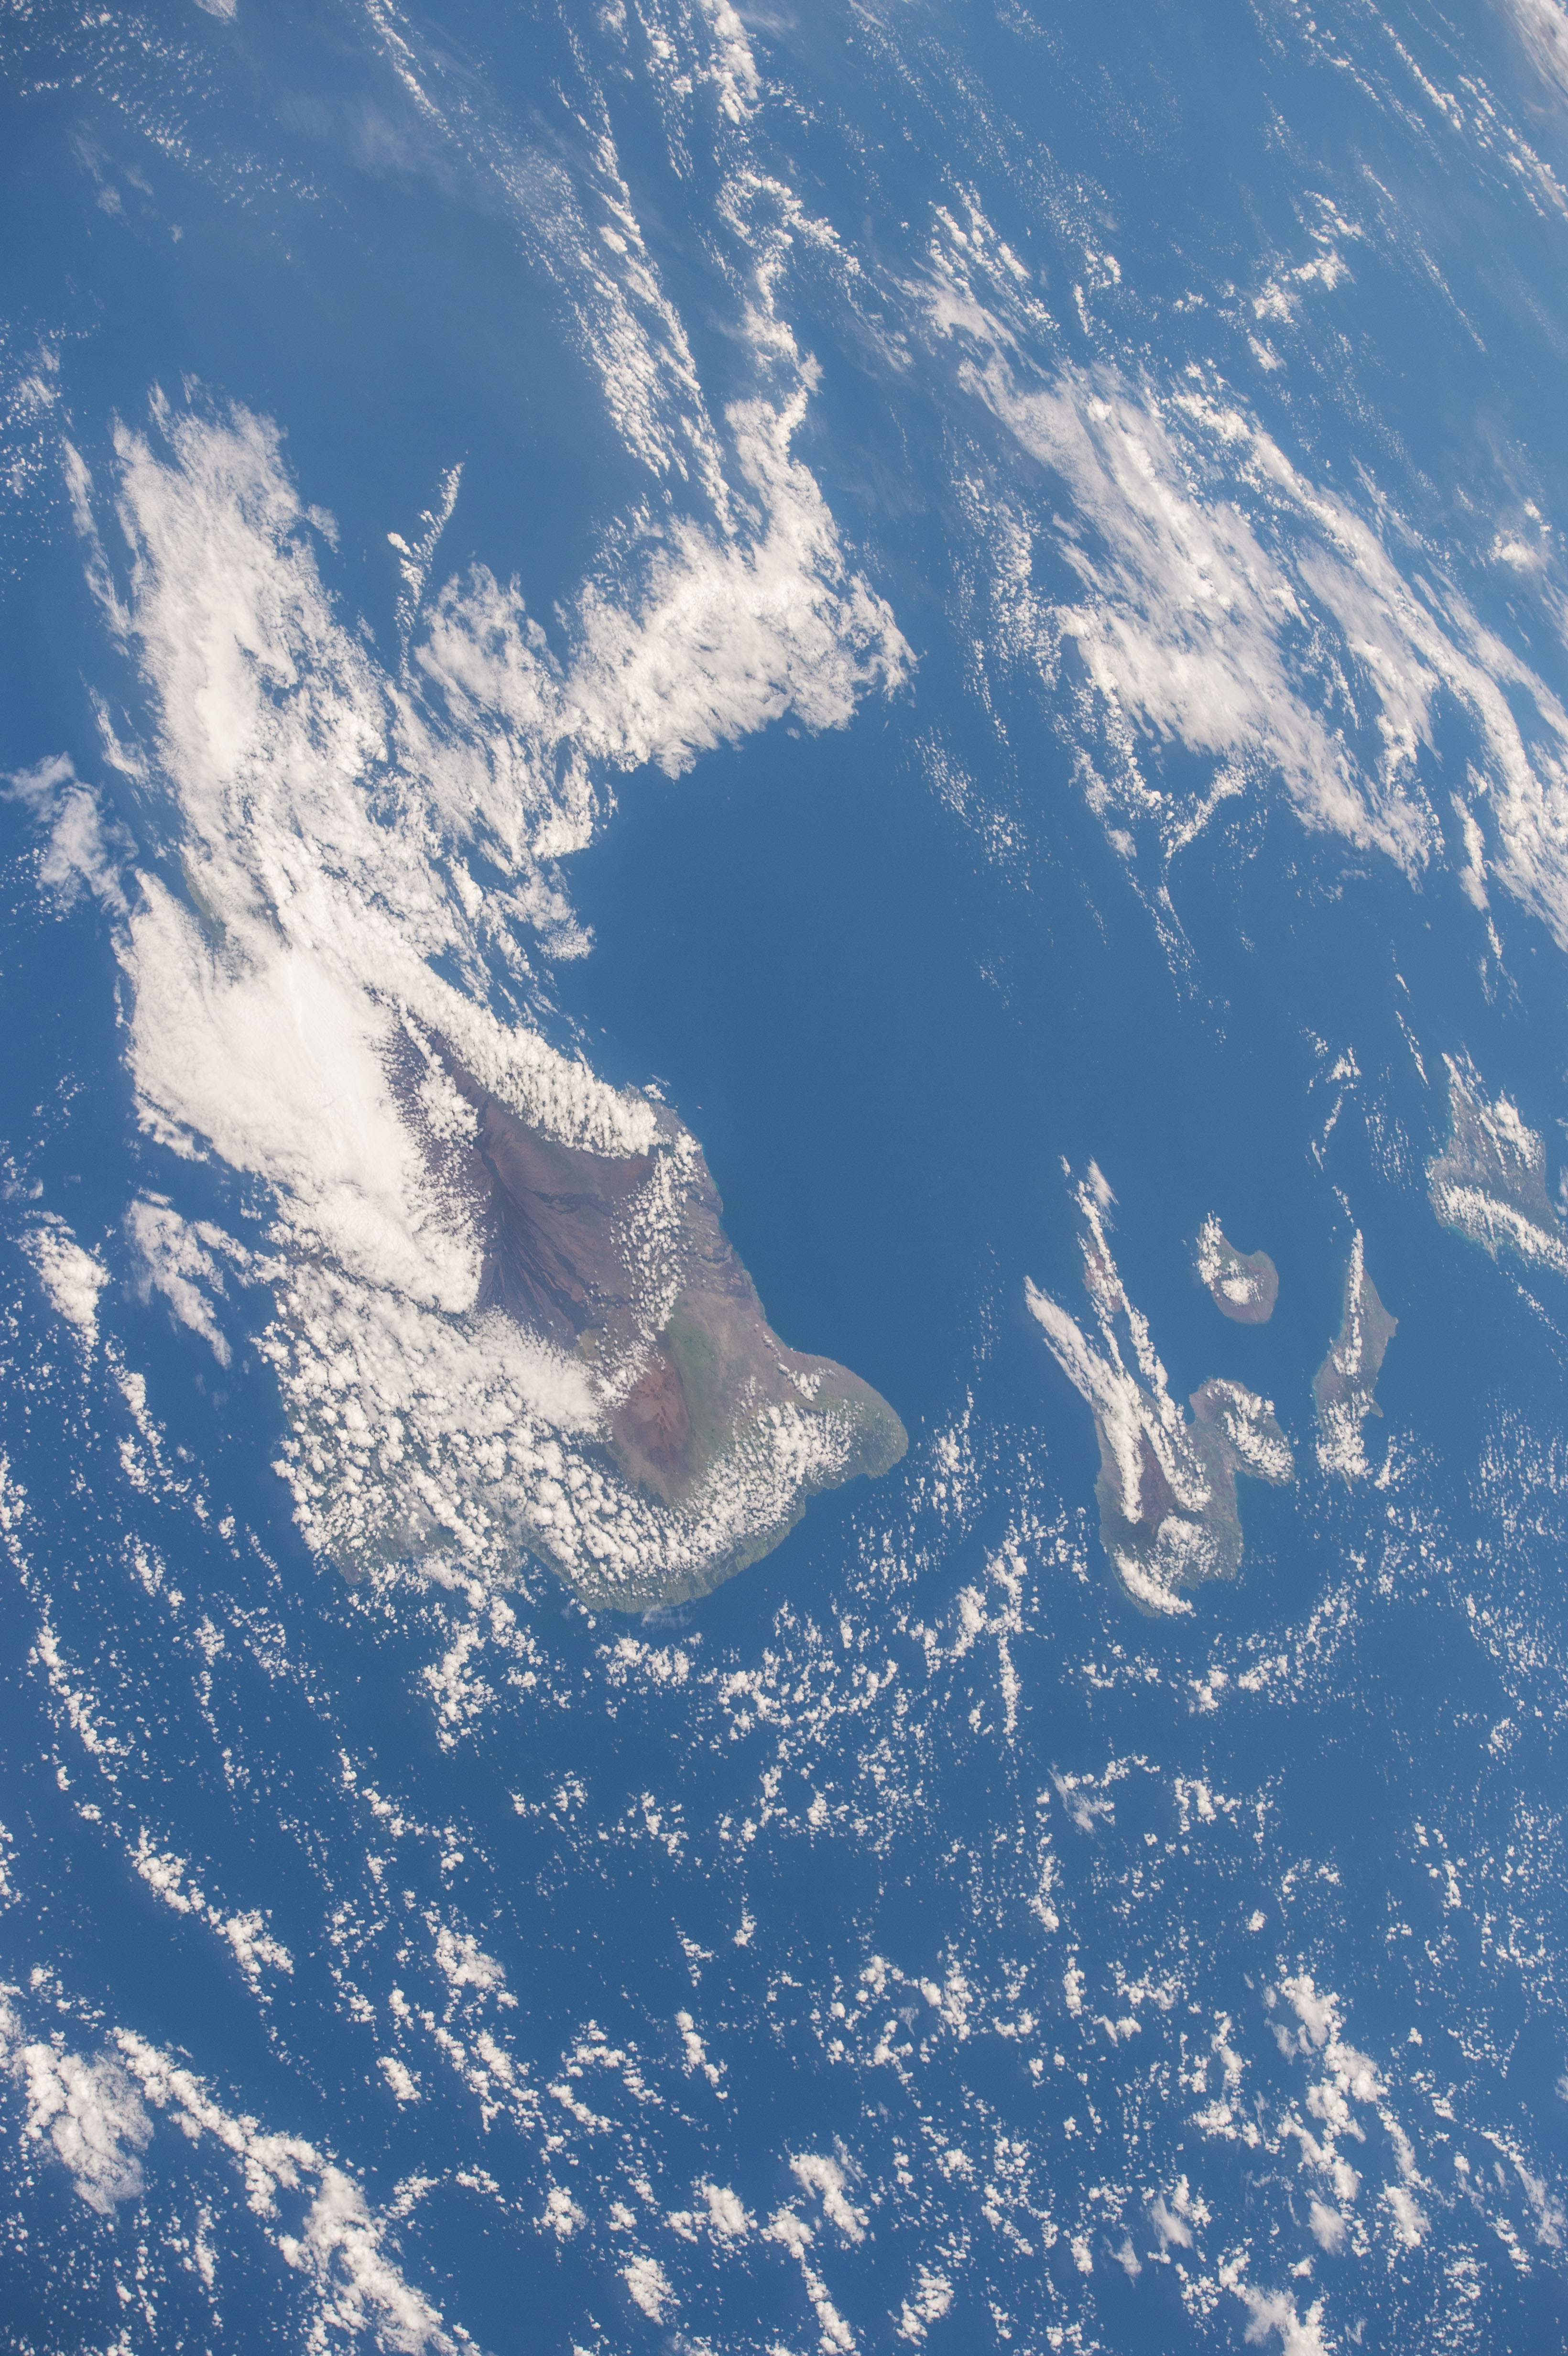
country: USA-HAWAII
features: MAUNA LOA VOL., HAWAII
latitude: 20.0
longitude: -156.0
